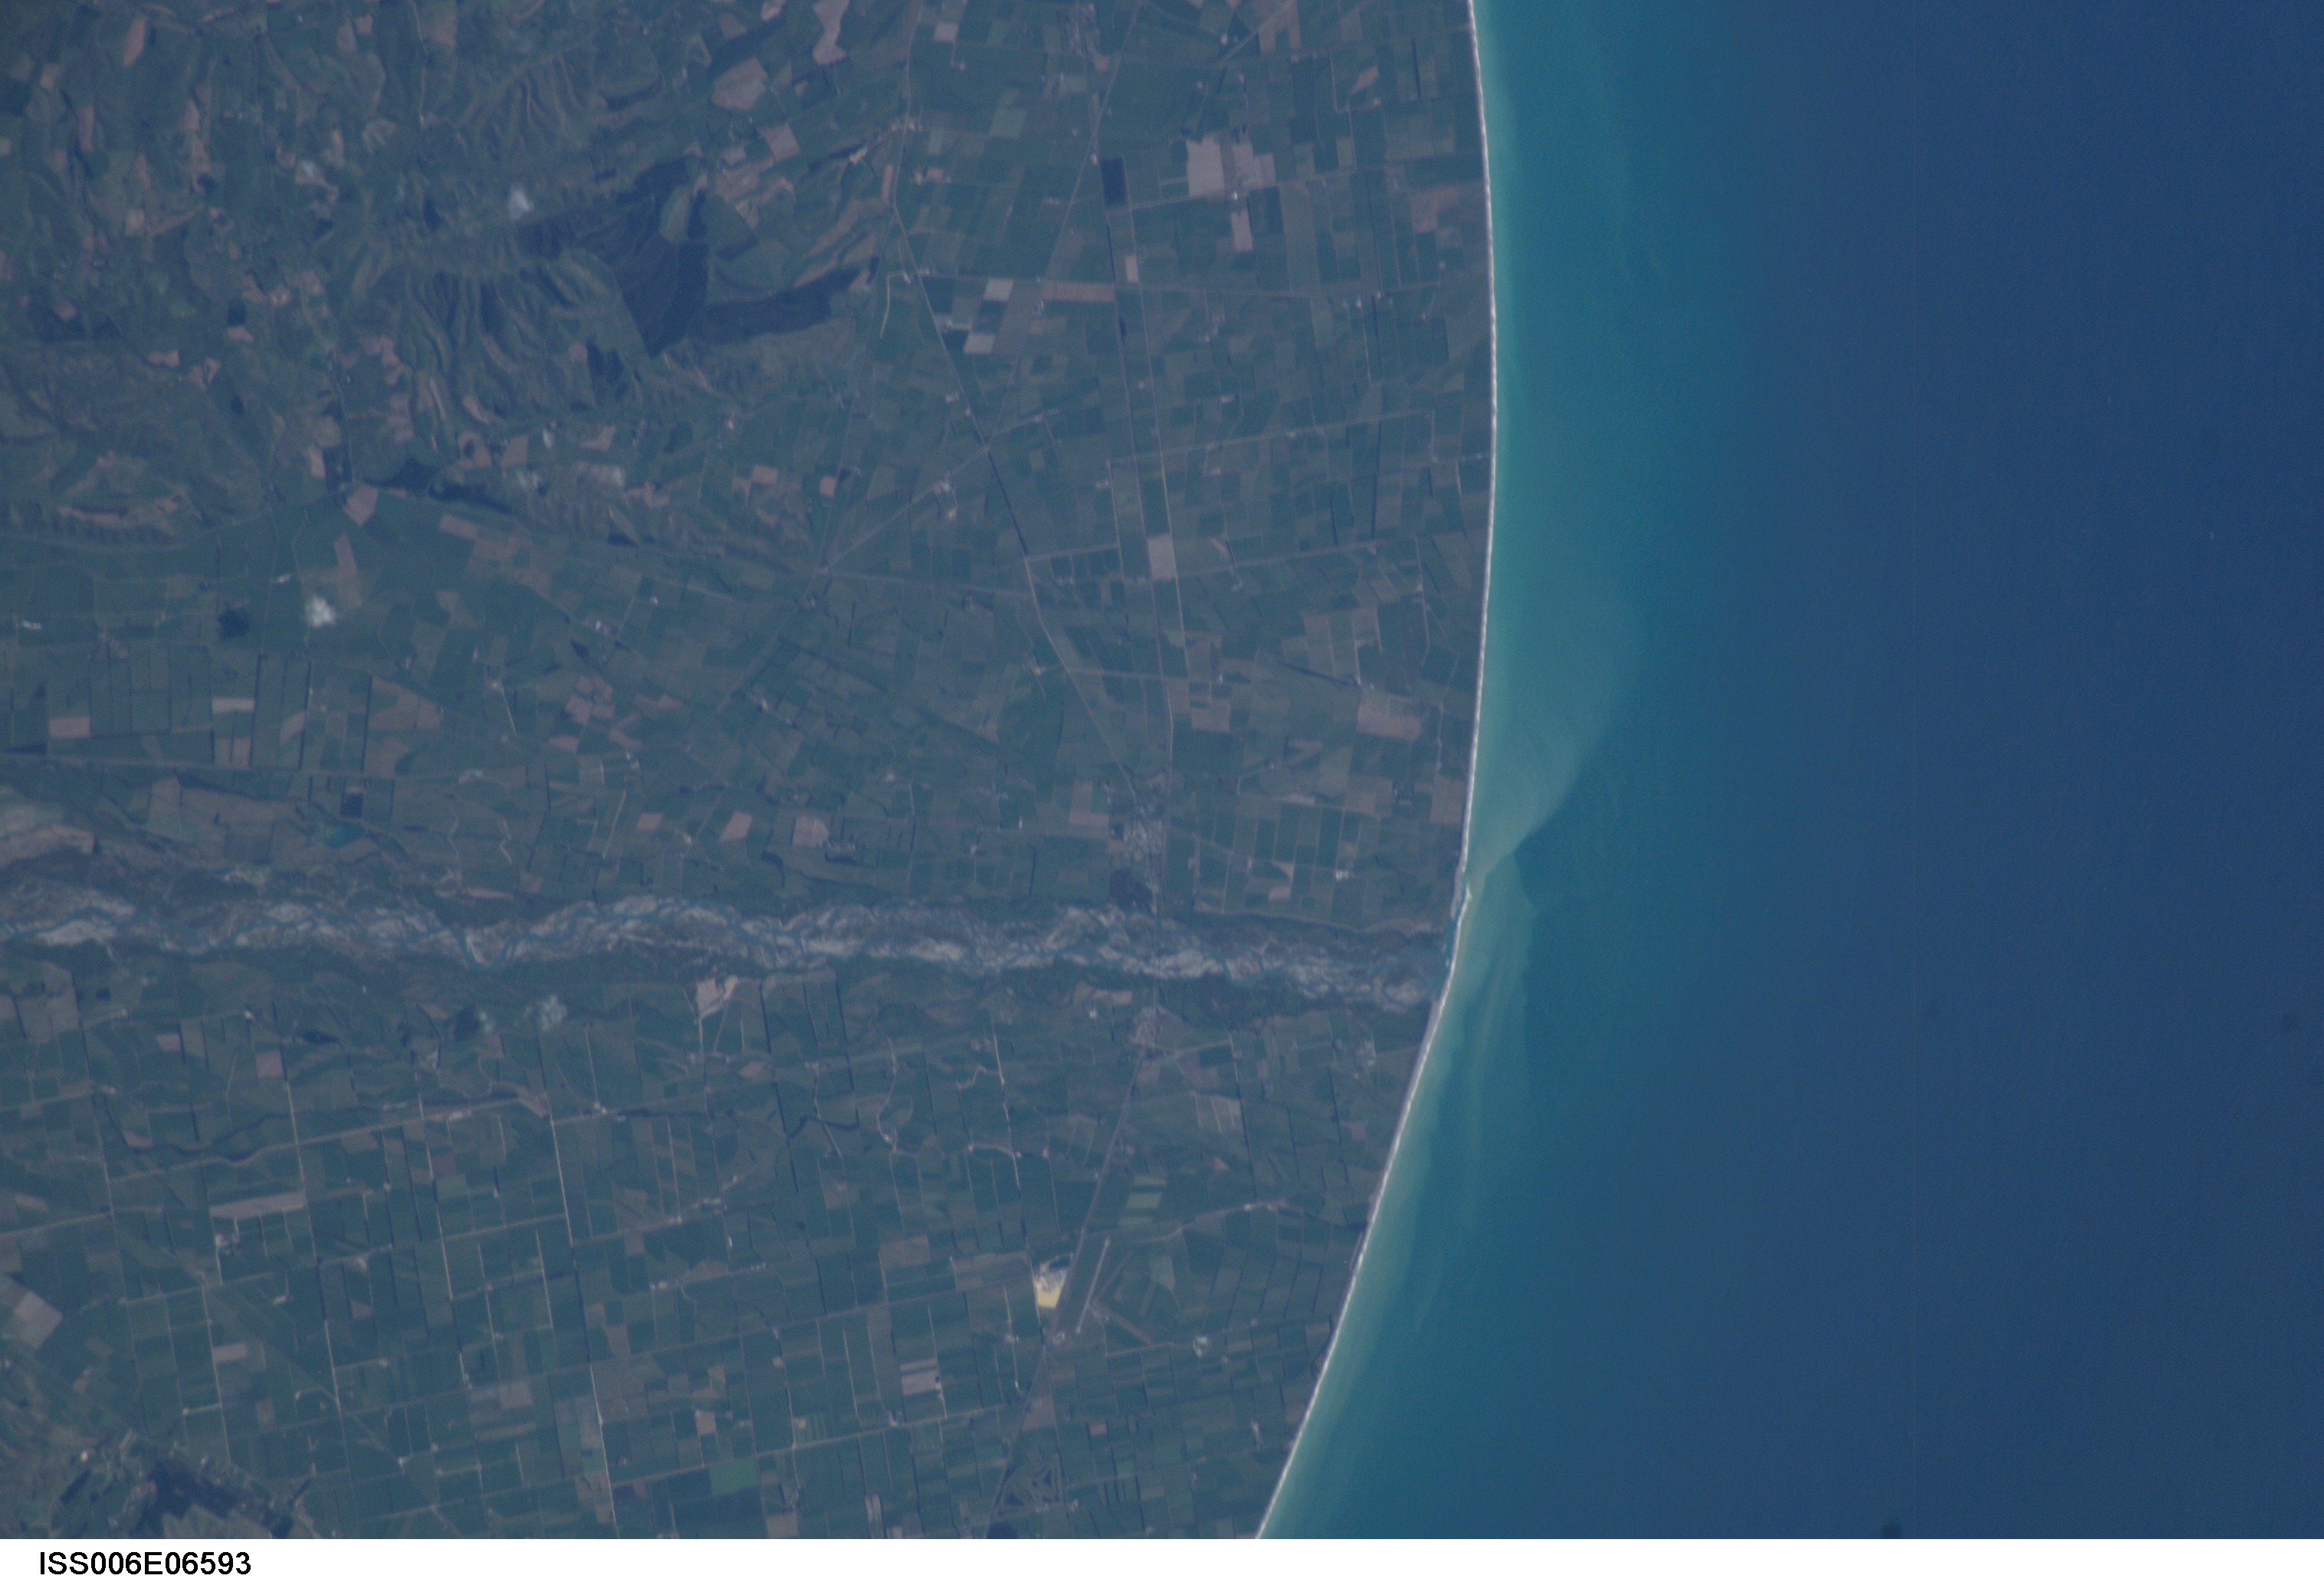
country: NEW ZEALAND-SI
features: WAITAKI R. DELTA, AGRICULTURE
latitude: -45.0
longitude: 171.0
